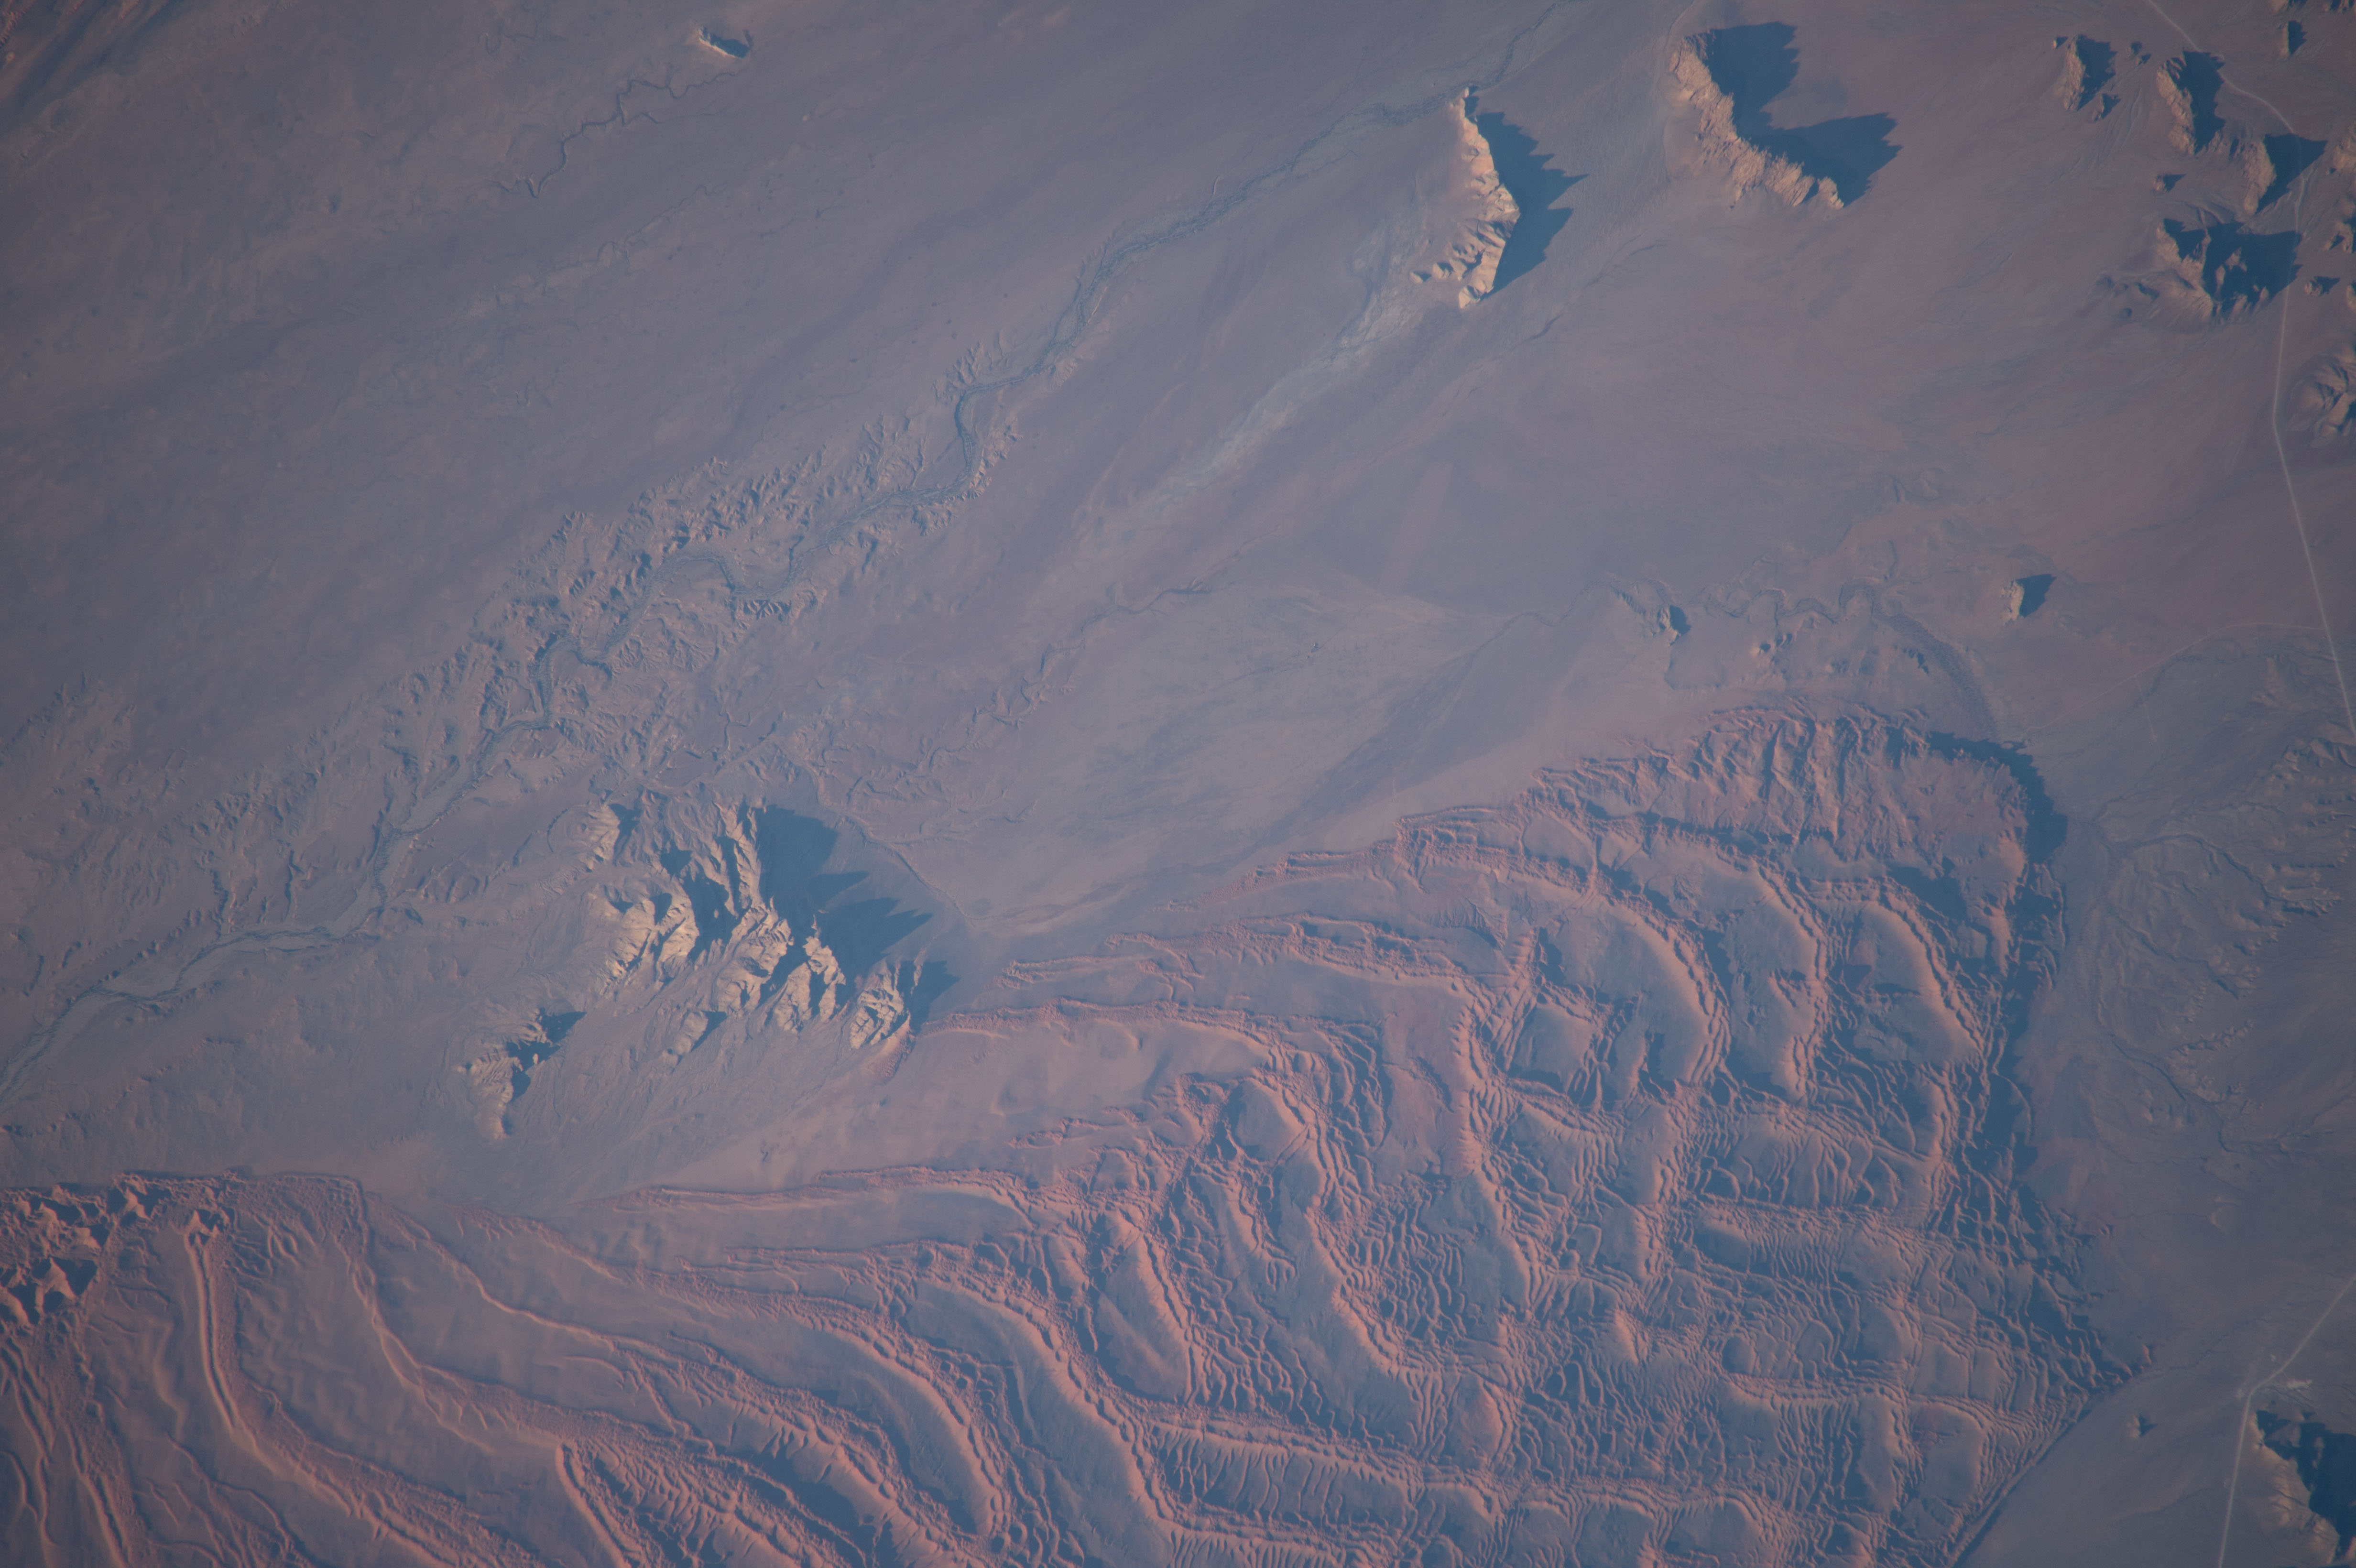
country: NAMIBIA
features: AFRICA,NAMIB DESERT,DIEPRIVIER,SAND DUNES,HARDAP REGION NAMIBIA,TSONDAB RIVER
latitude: -24.1
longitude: 15.8
